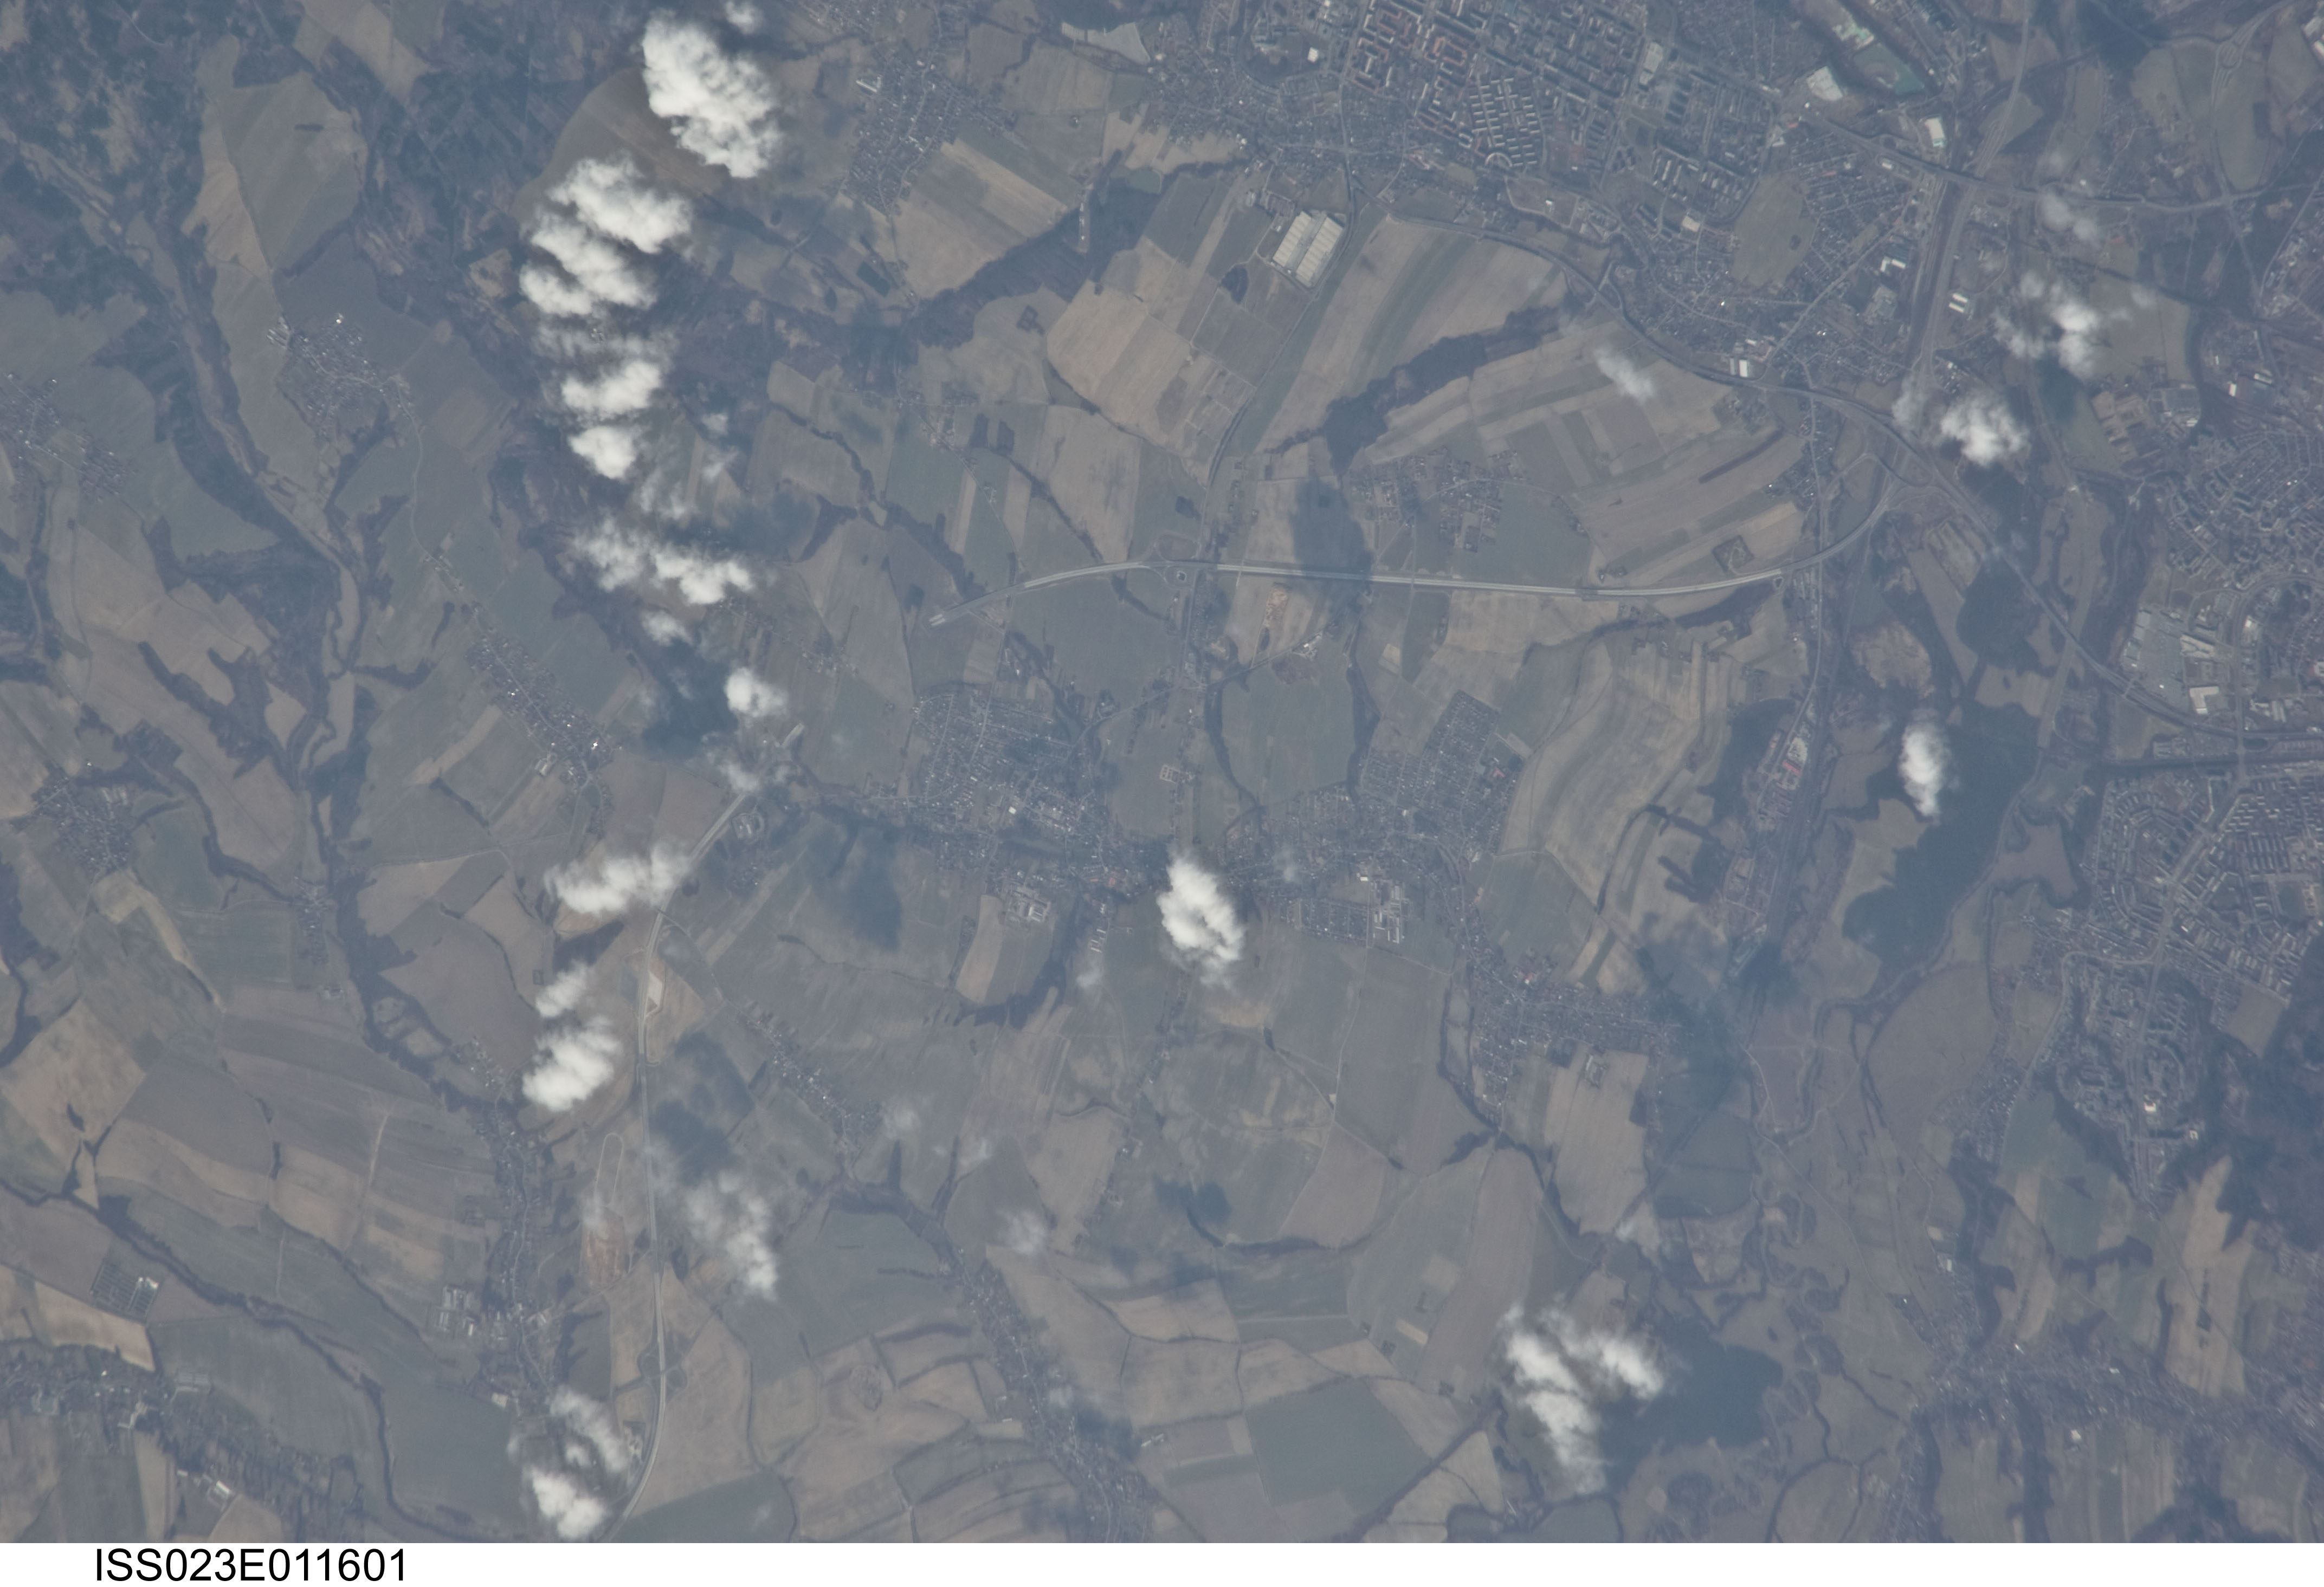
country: CZECH REPUBLIC
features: KLIMKOVICE, ODRA R., W. OSTRAVA, AGR.
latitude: 49.8
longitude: 18.1
